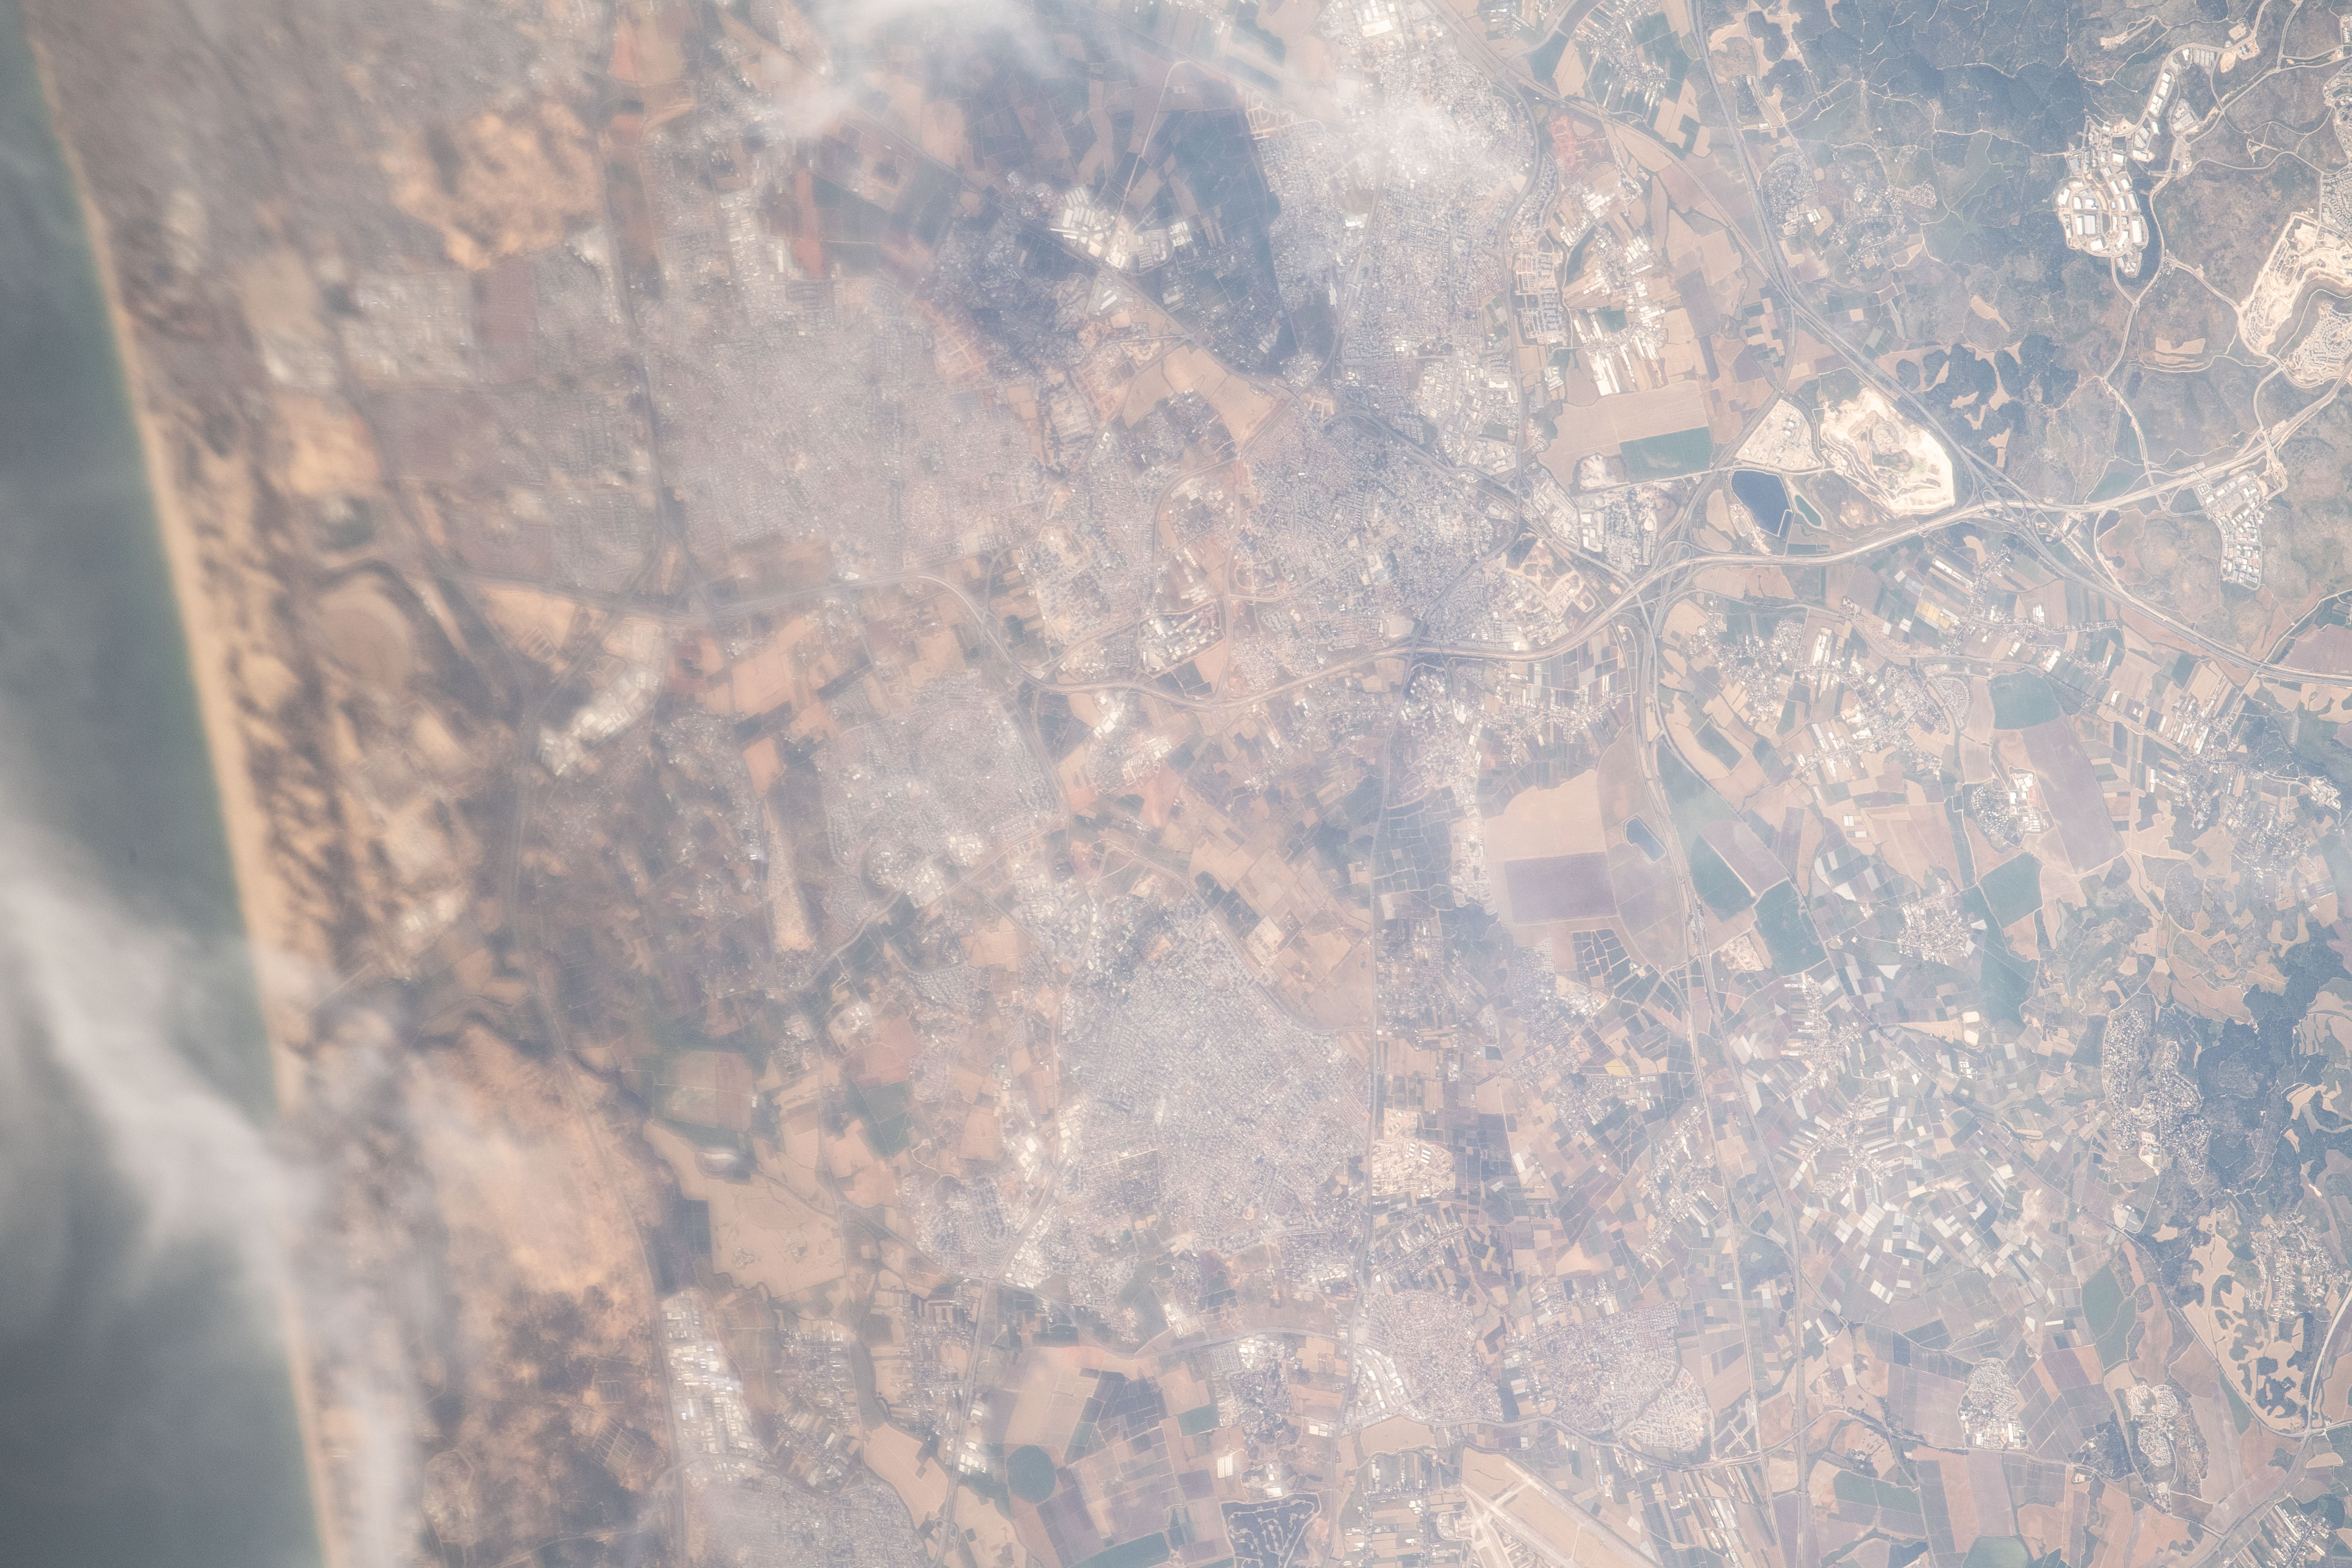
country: ISRAEL
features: COAST, AGRICULTURE, REHOVOT
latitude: 31.9
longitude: 34.8
